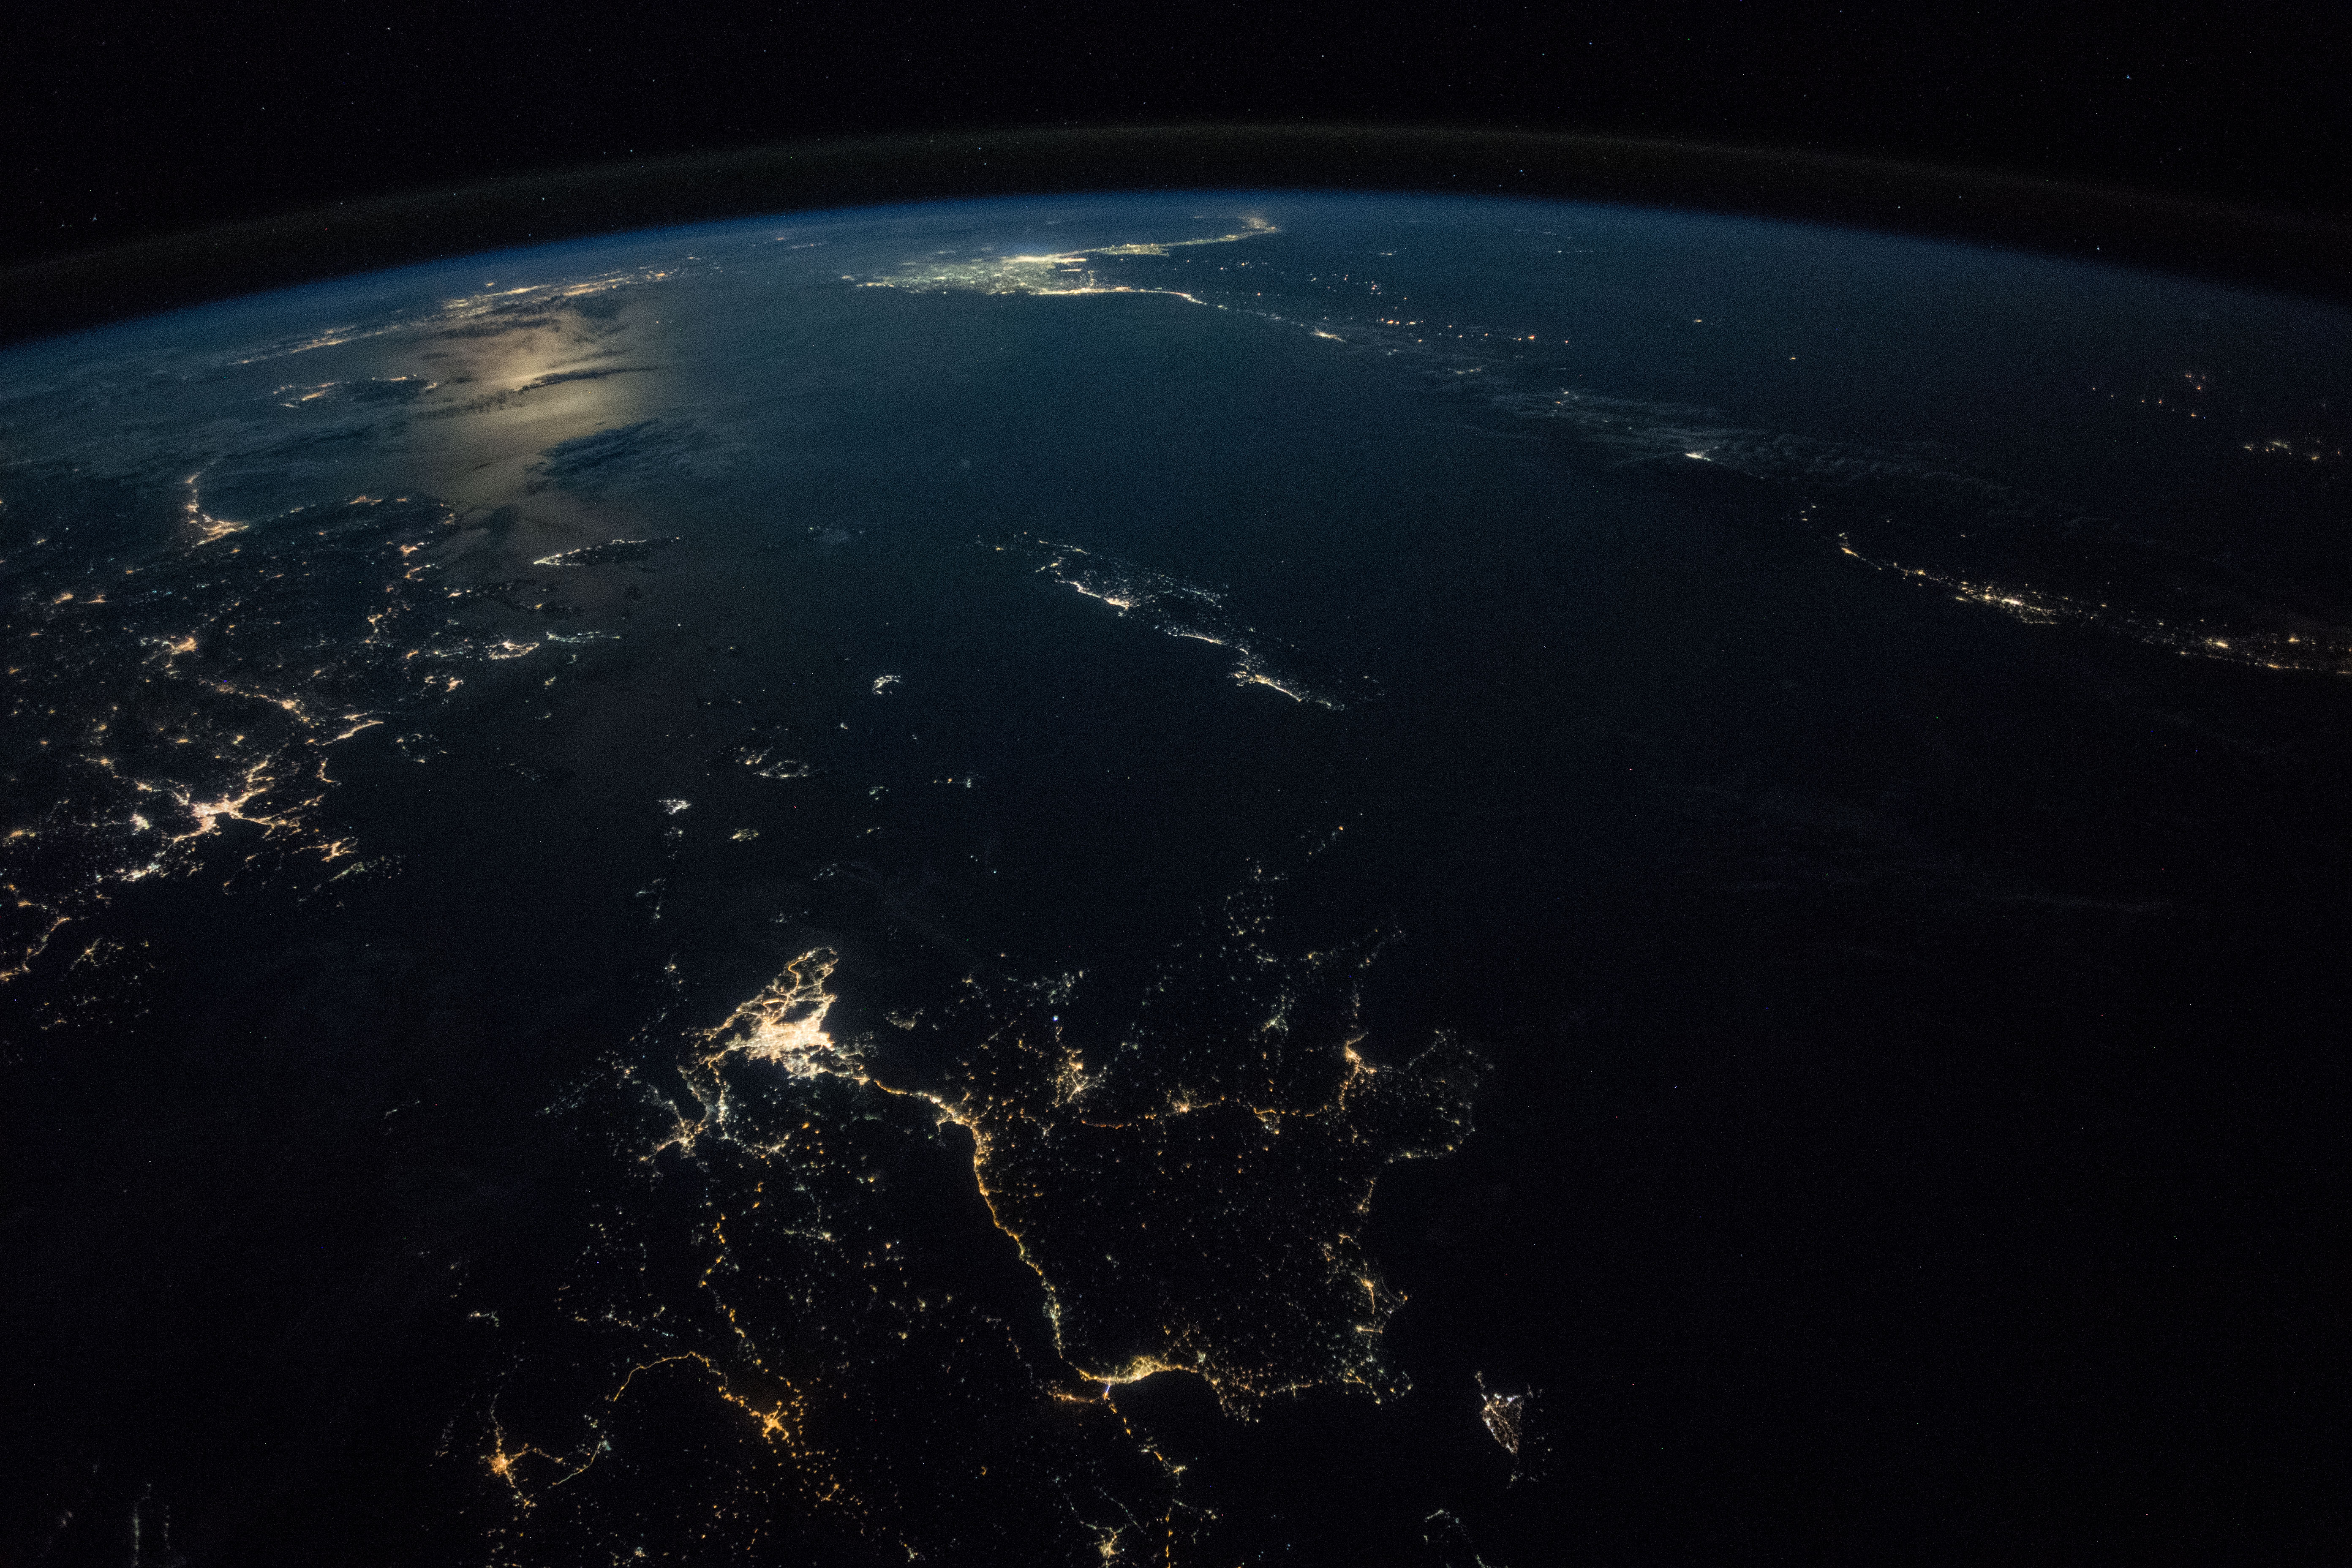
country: GREECE
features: EGEO ISLANDS, KOS ISLAND, CRETE ISLAND, IZMIR CITY, AEGEAN SEA, ATHENS CITY, NIGHT, EARTH LIMB
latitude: 36.2
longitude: 24.1
